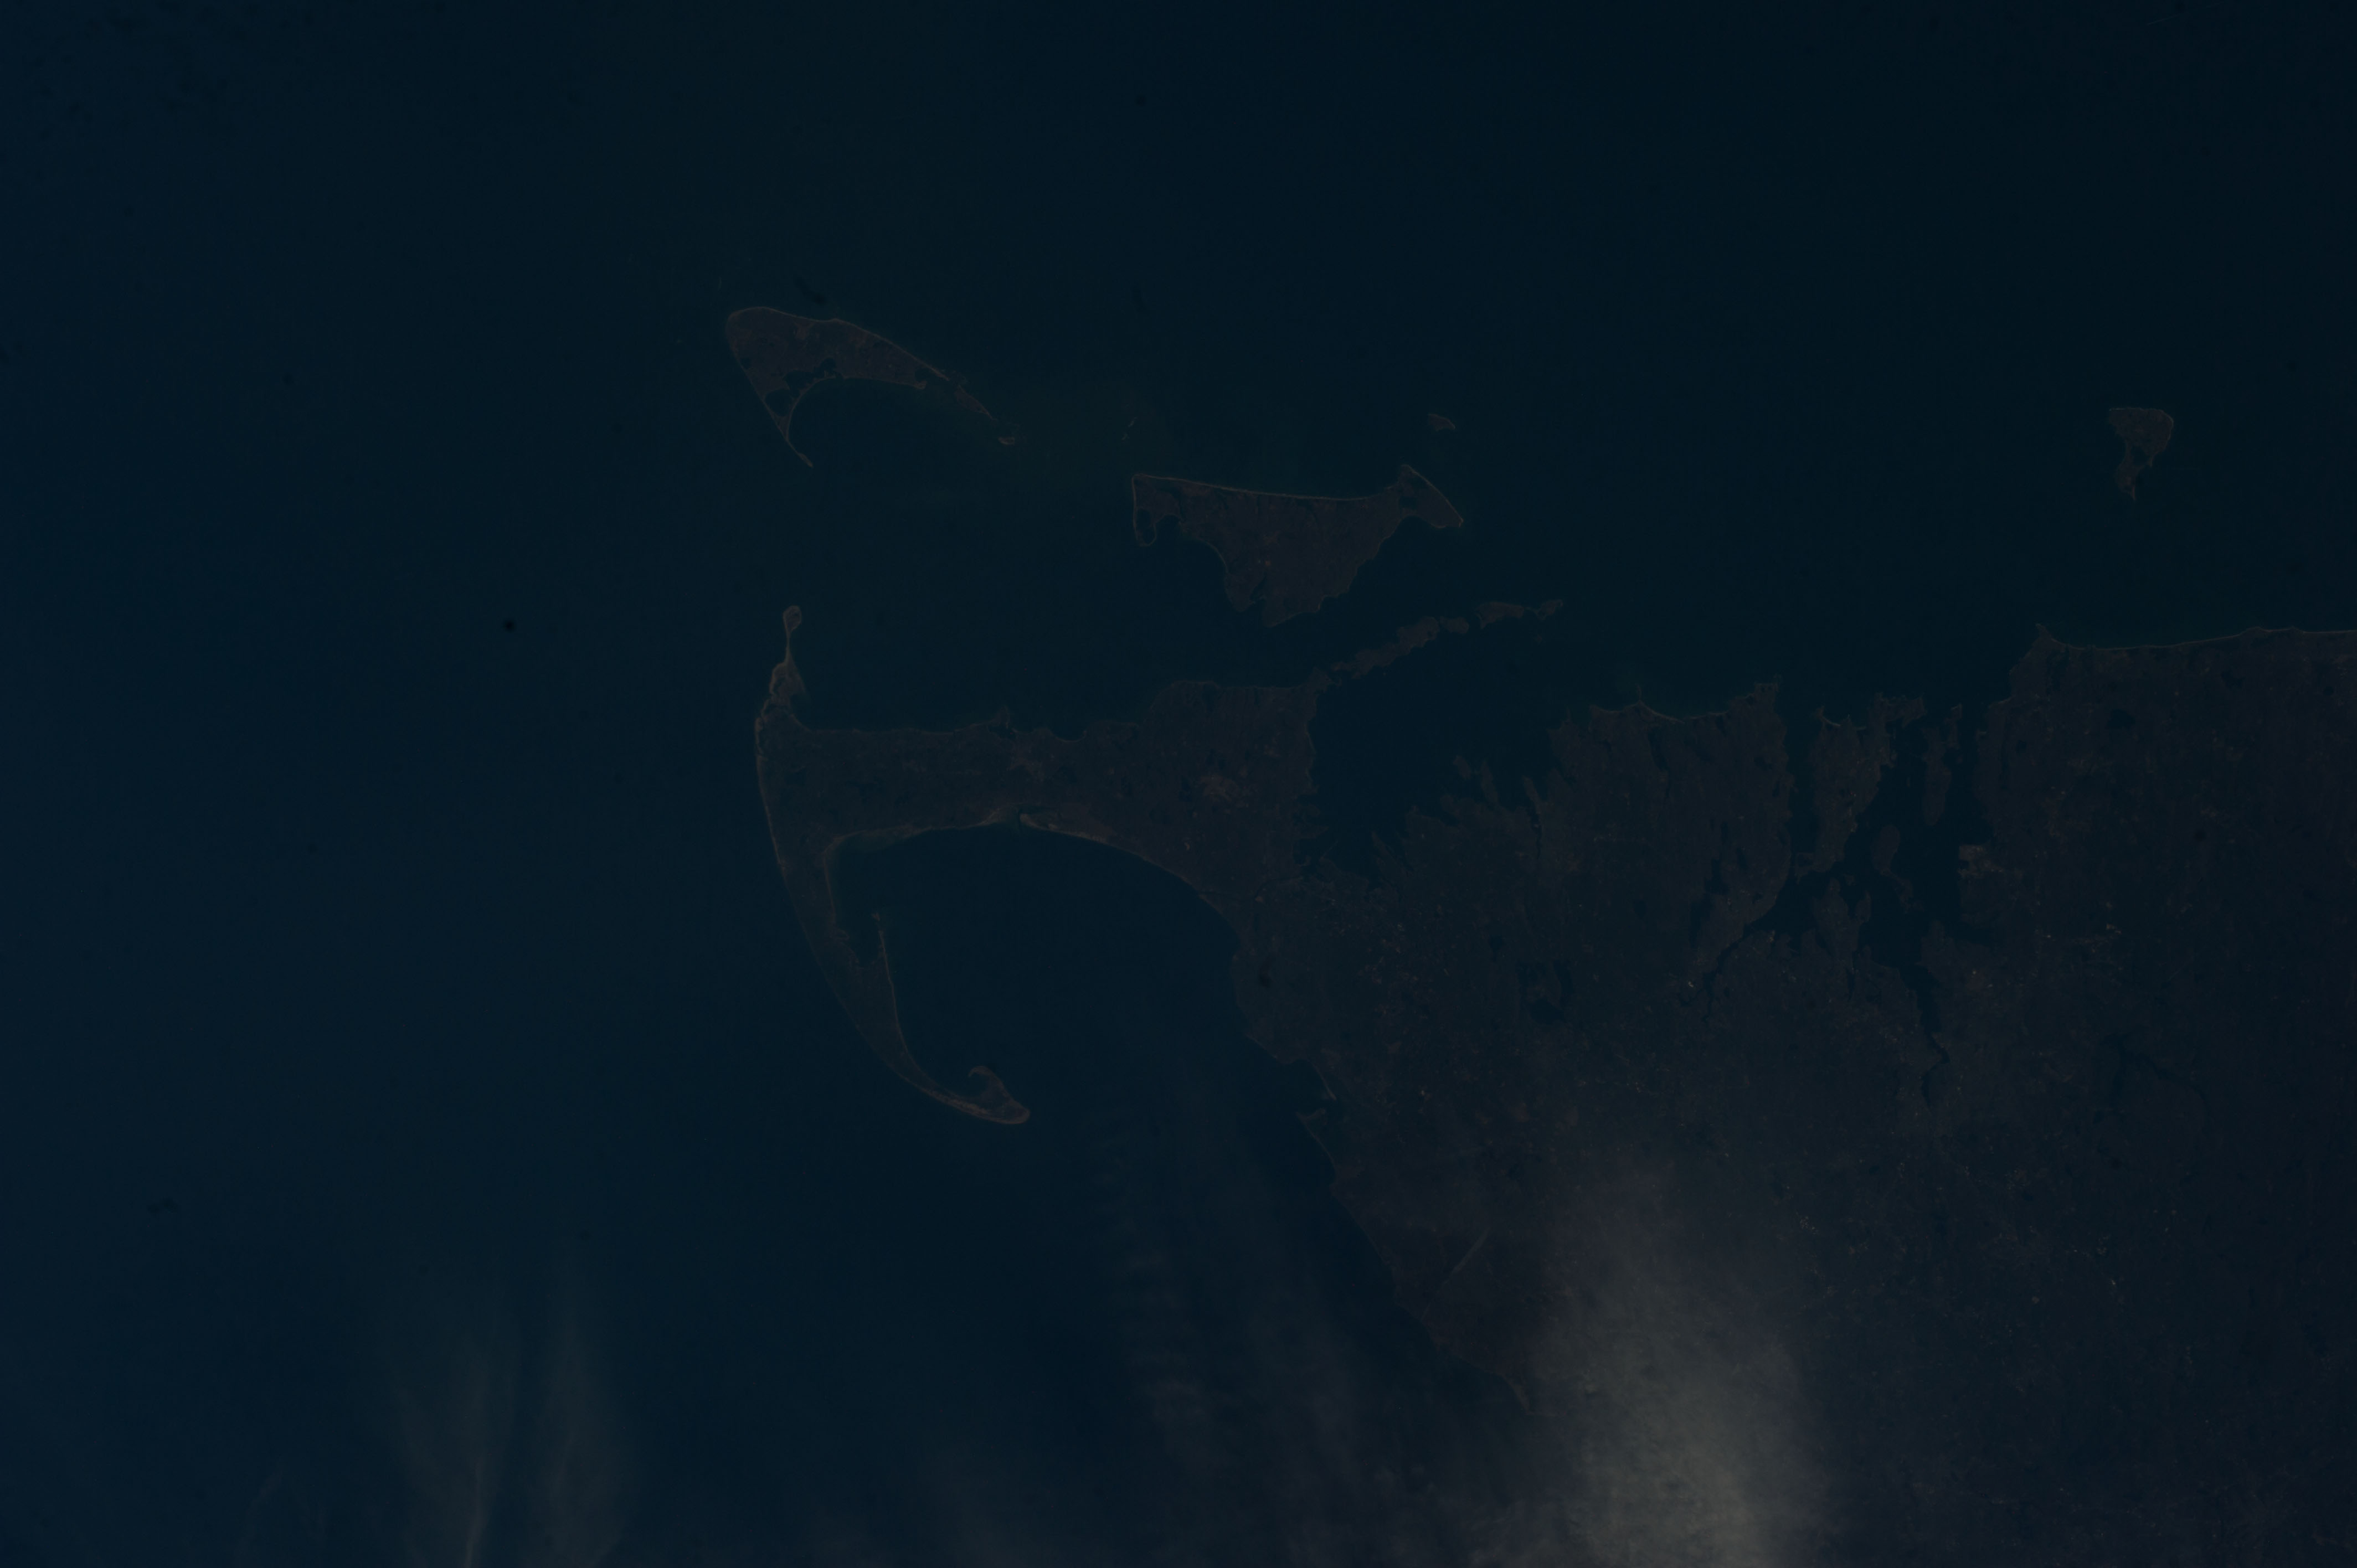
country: USA-MASSACHUSETTS
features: MASSACHUSETTS, BUZZARDS BAY, VINEYARD SOUND, ORLEANS CITY, NEW BEDFORD
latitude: 41.7
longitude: -70.5
